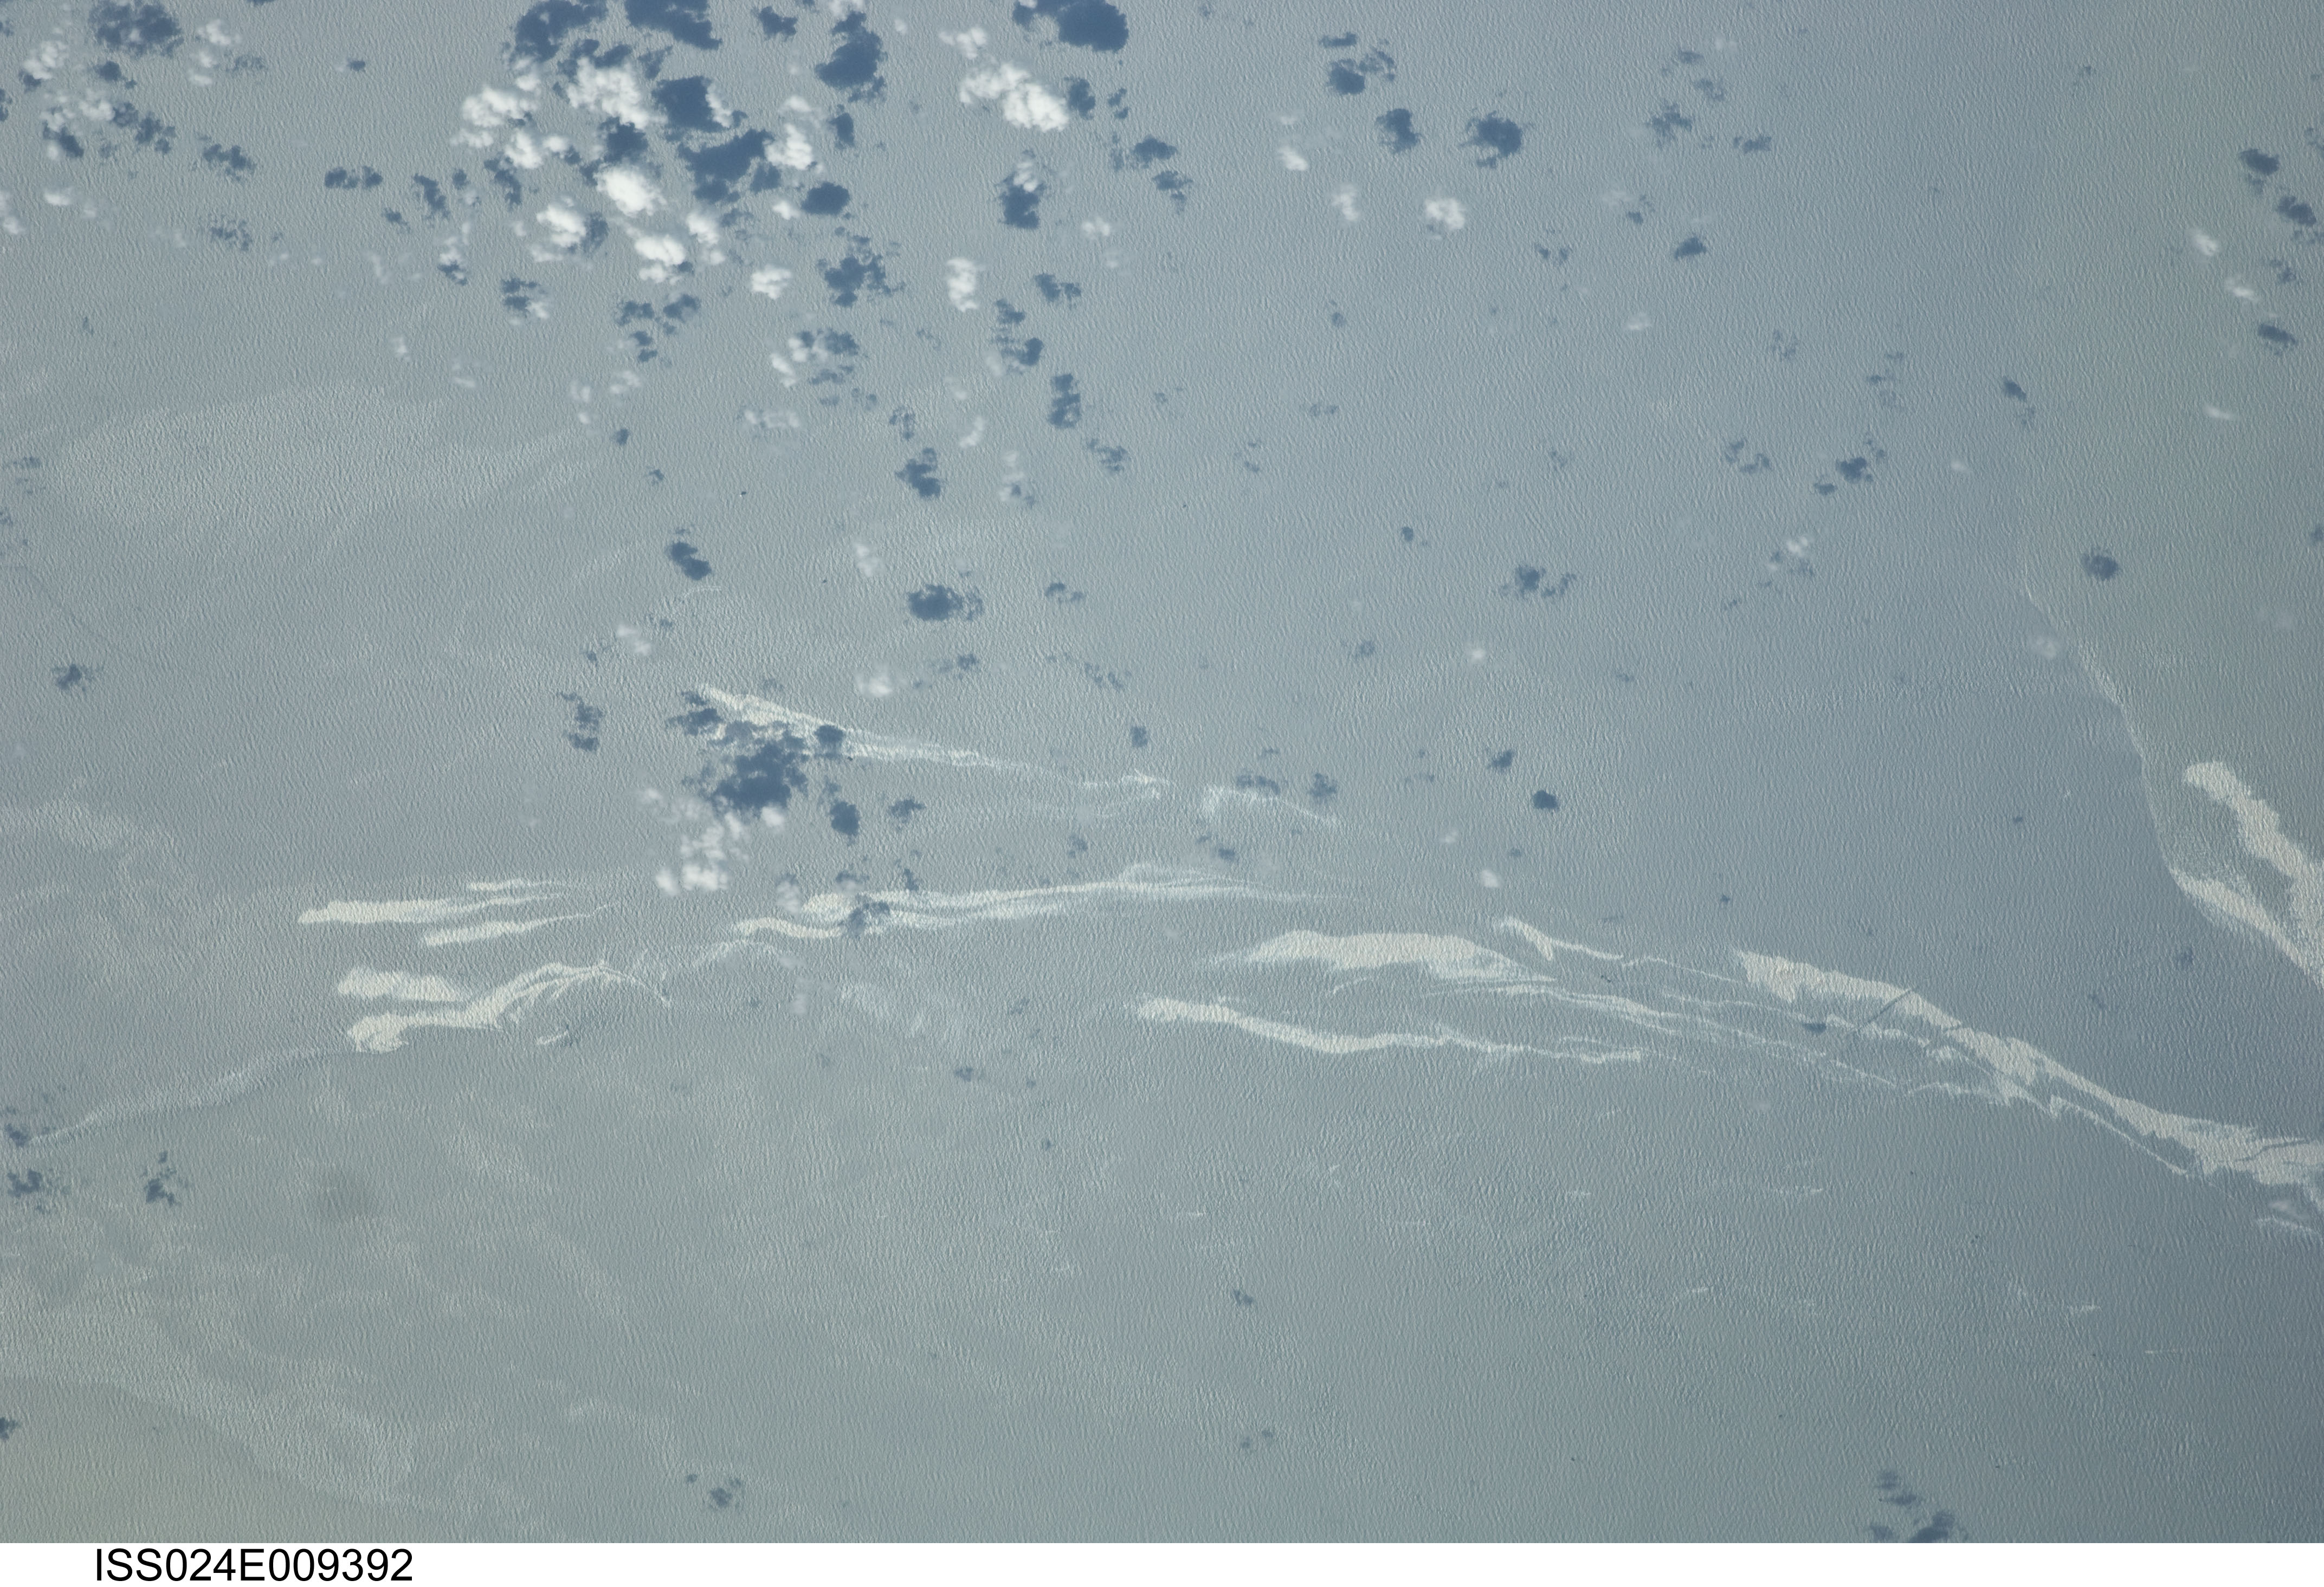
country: GULF OF MEXICO
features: SEA SURFACE, GLINT, SHEEN, OIL RIG PLATFORMS, WAVES, SHIP WAKES
